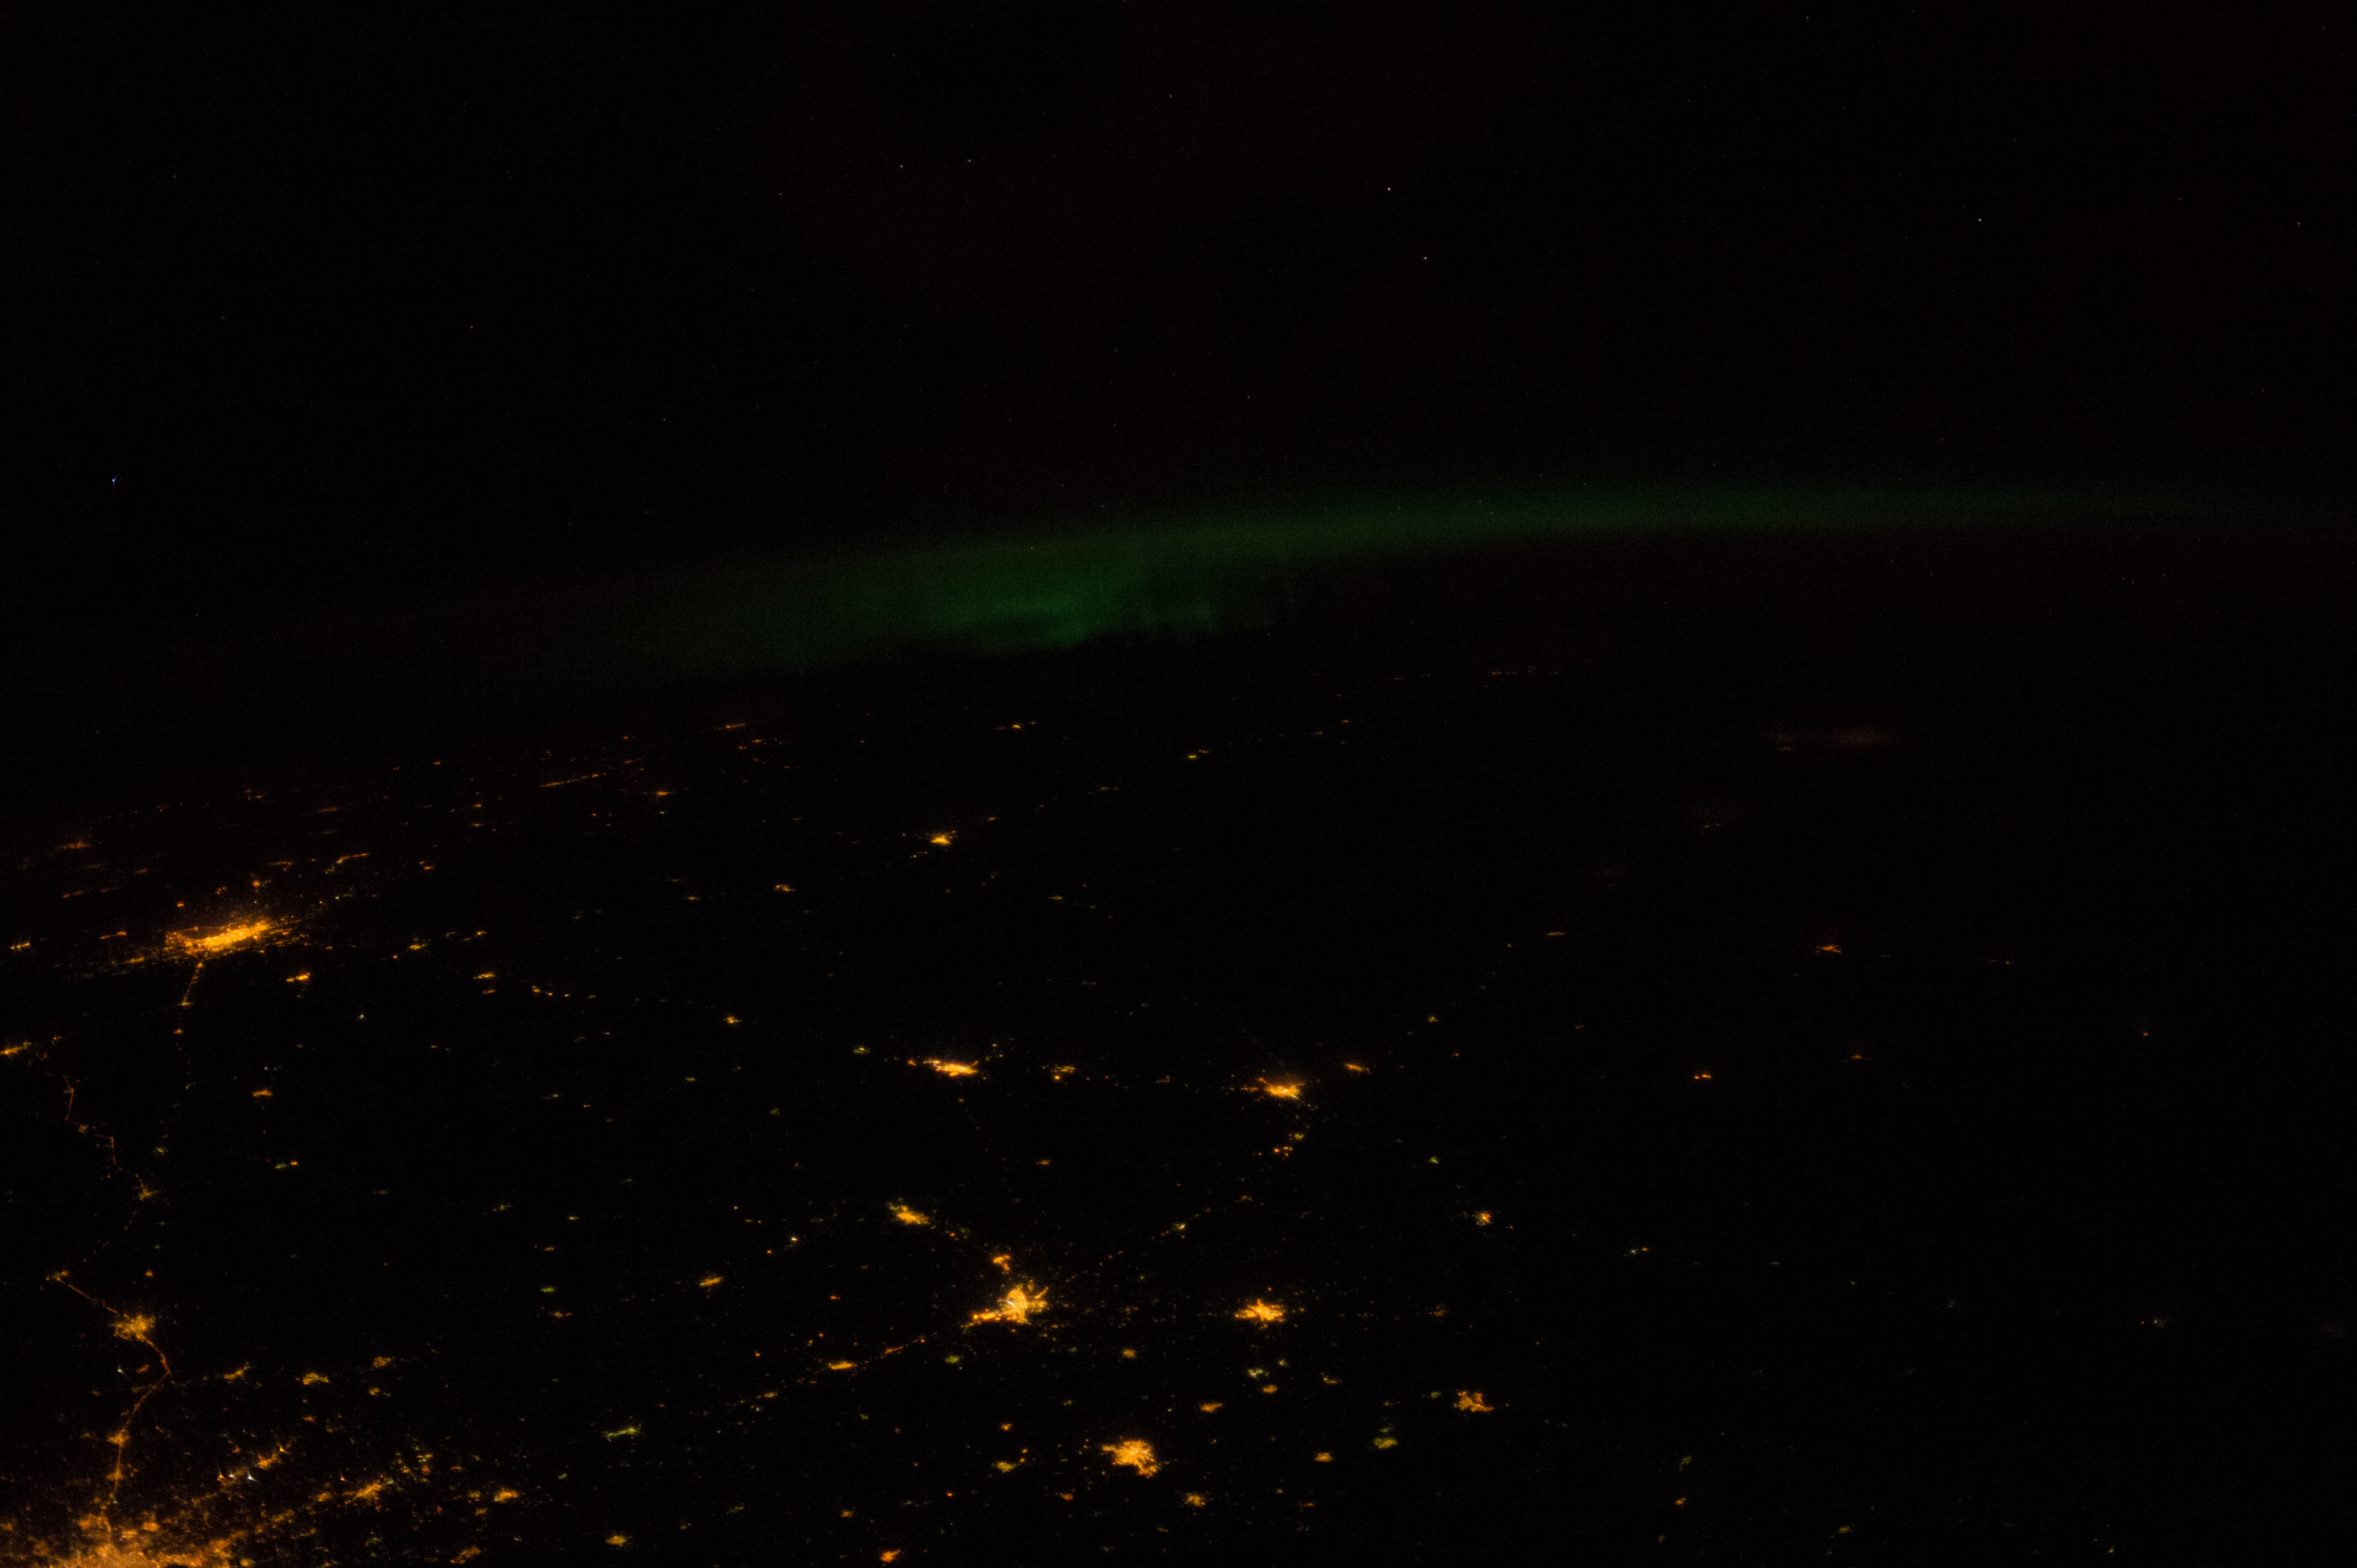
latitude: 55.5
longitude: 44.7
